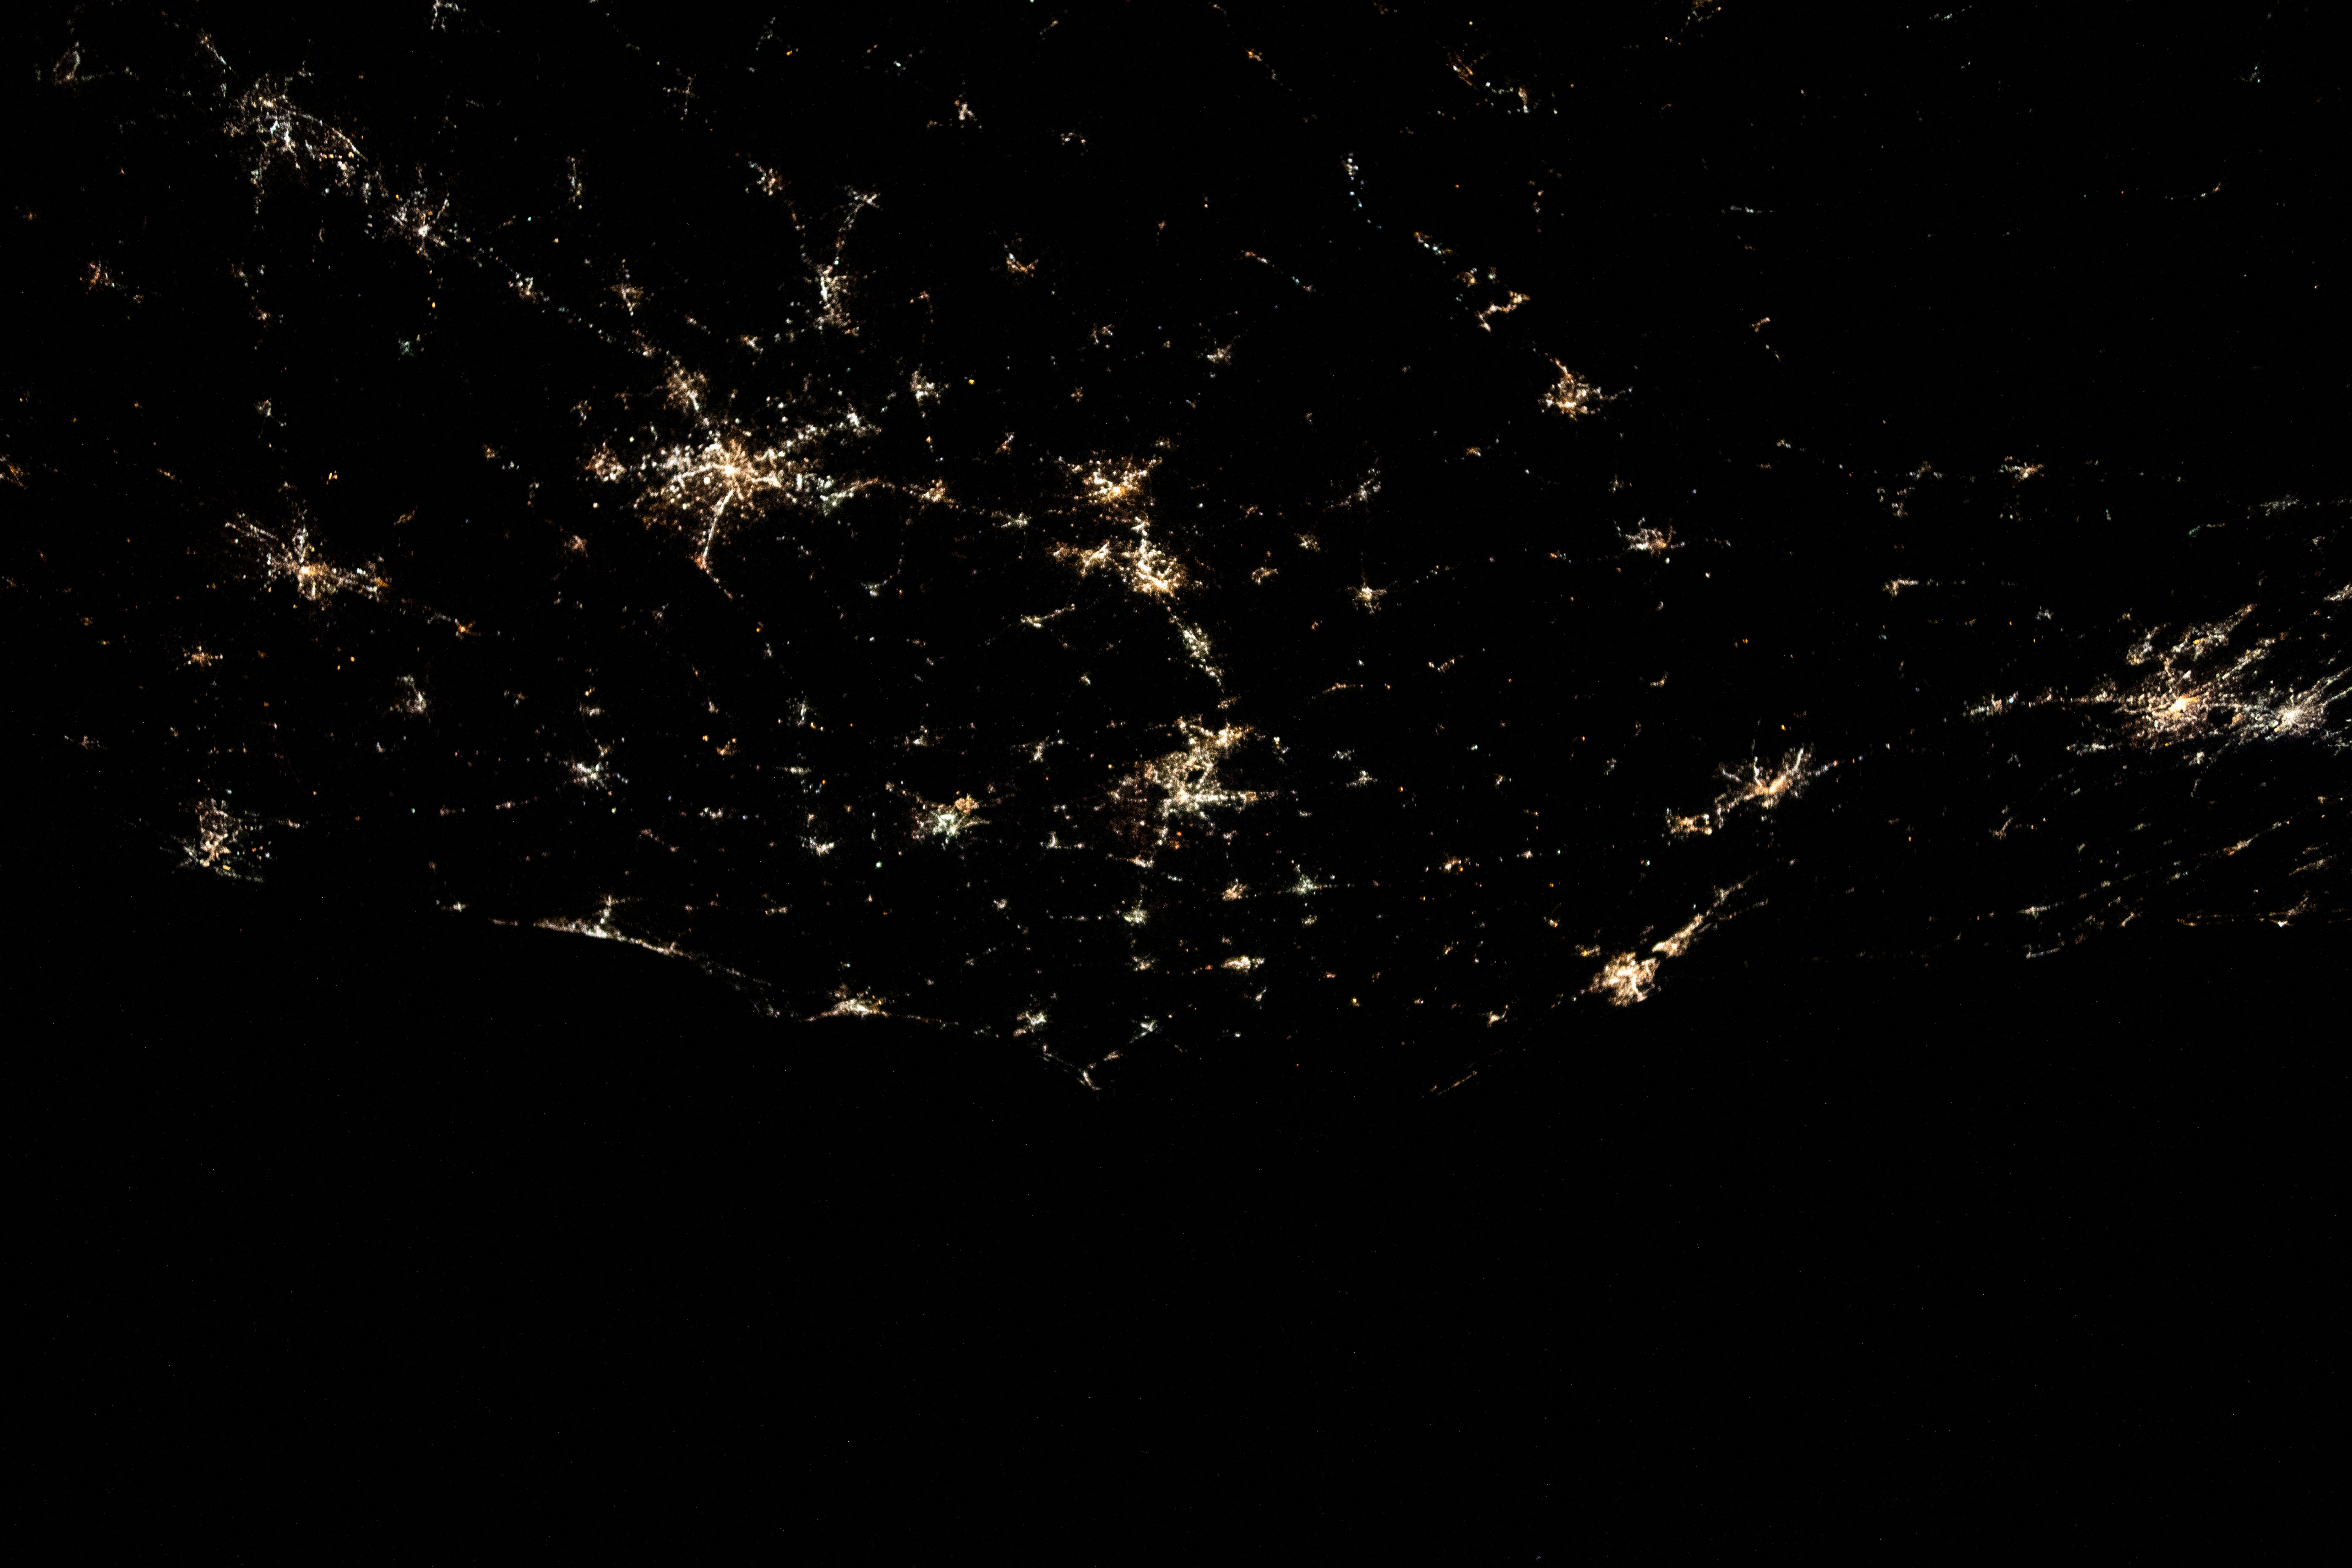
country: USA-NORTH CAROLINA
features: FORT BRAGG, NORTH CAROLINA, RALEIGH, COLUMBIA, SOUTH CAROLINA, DISTRICT OF COLUMBIA, BALTIMORE
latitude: 36.0
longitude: -78.5
